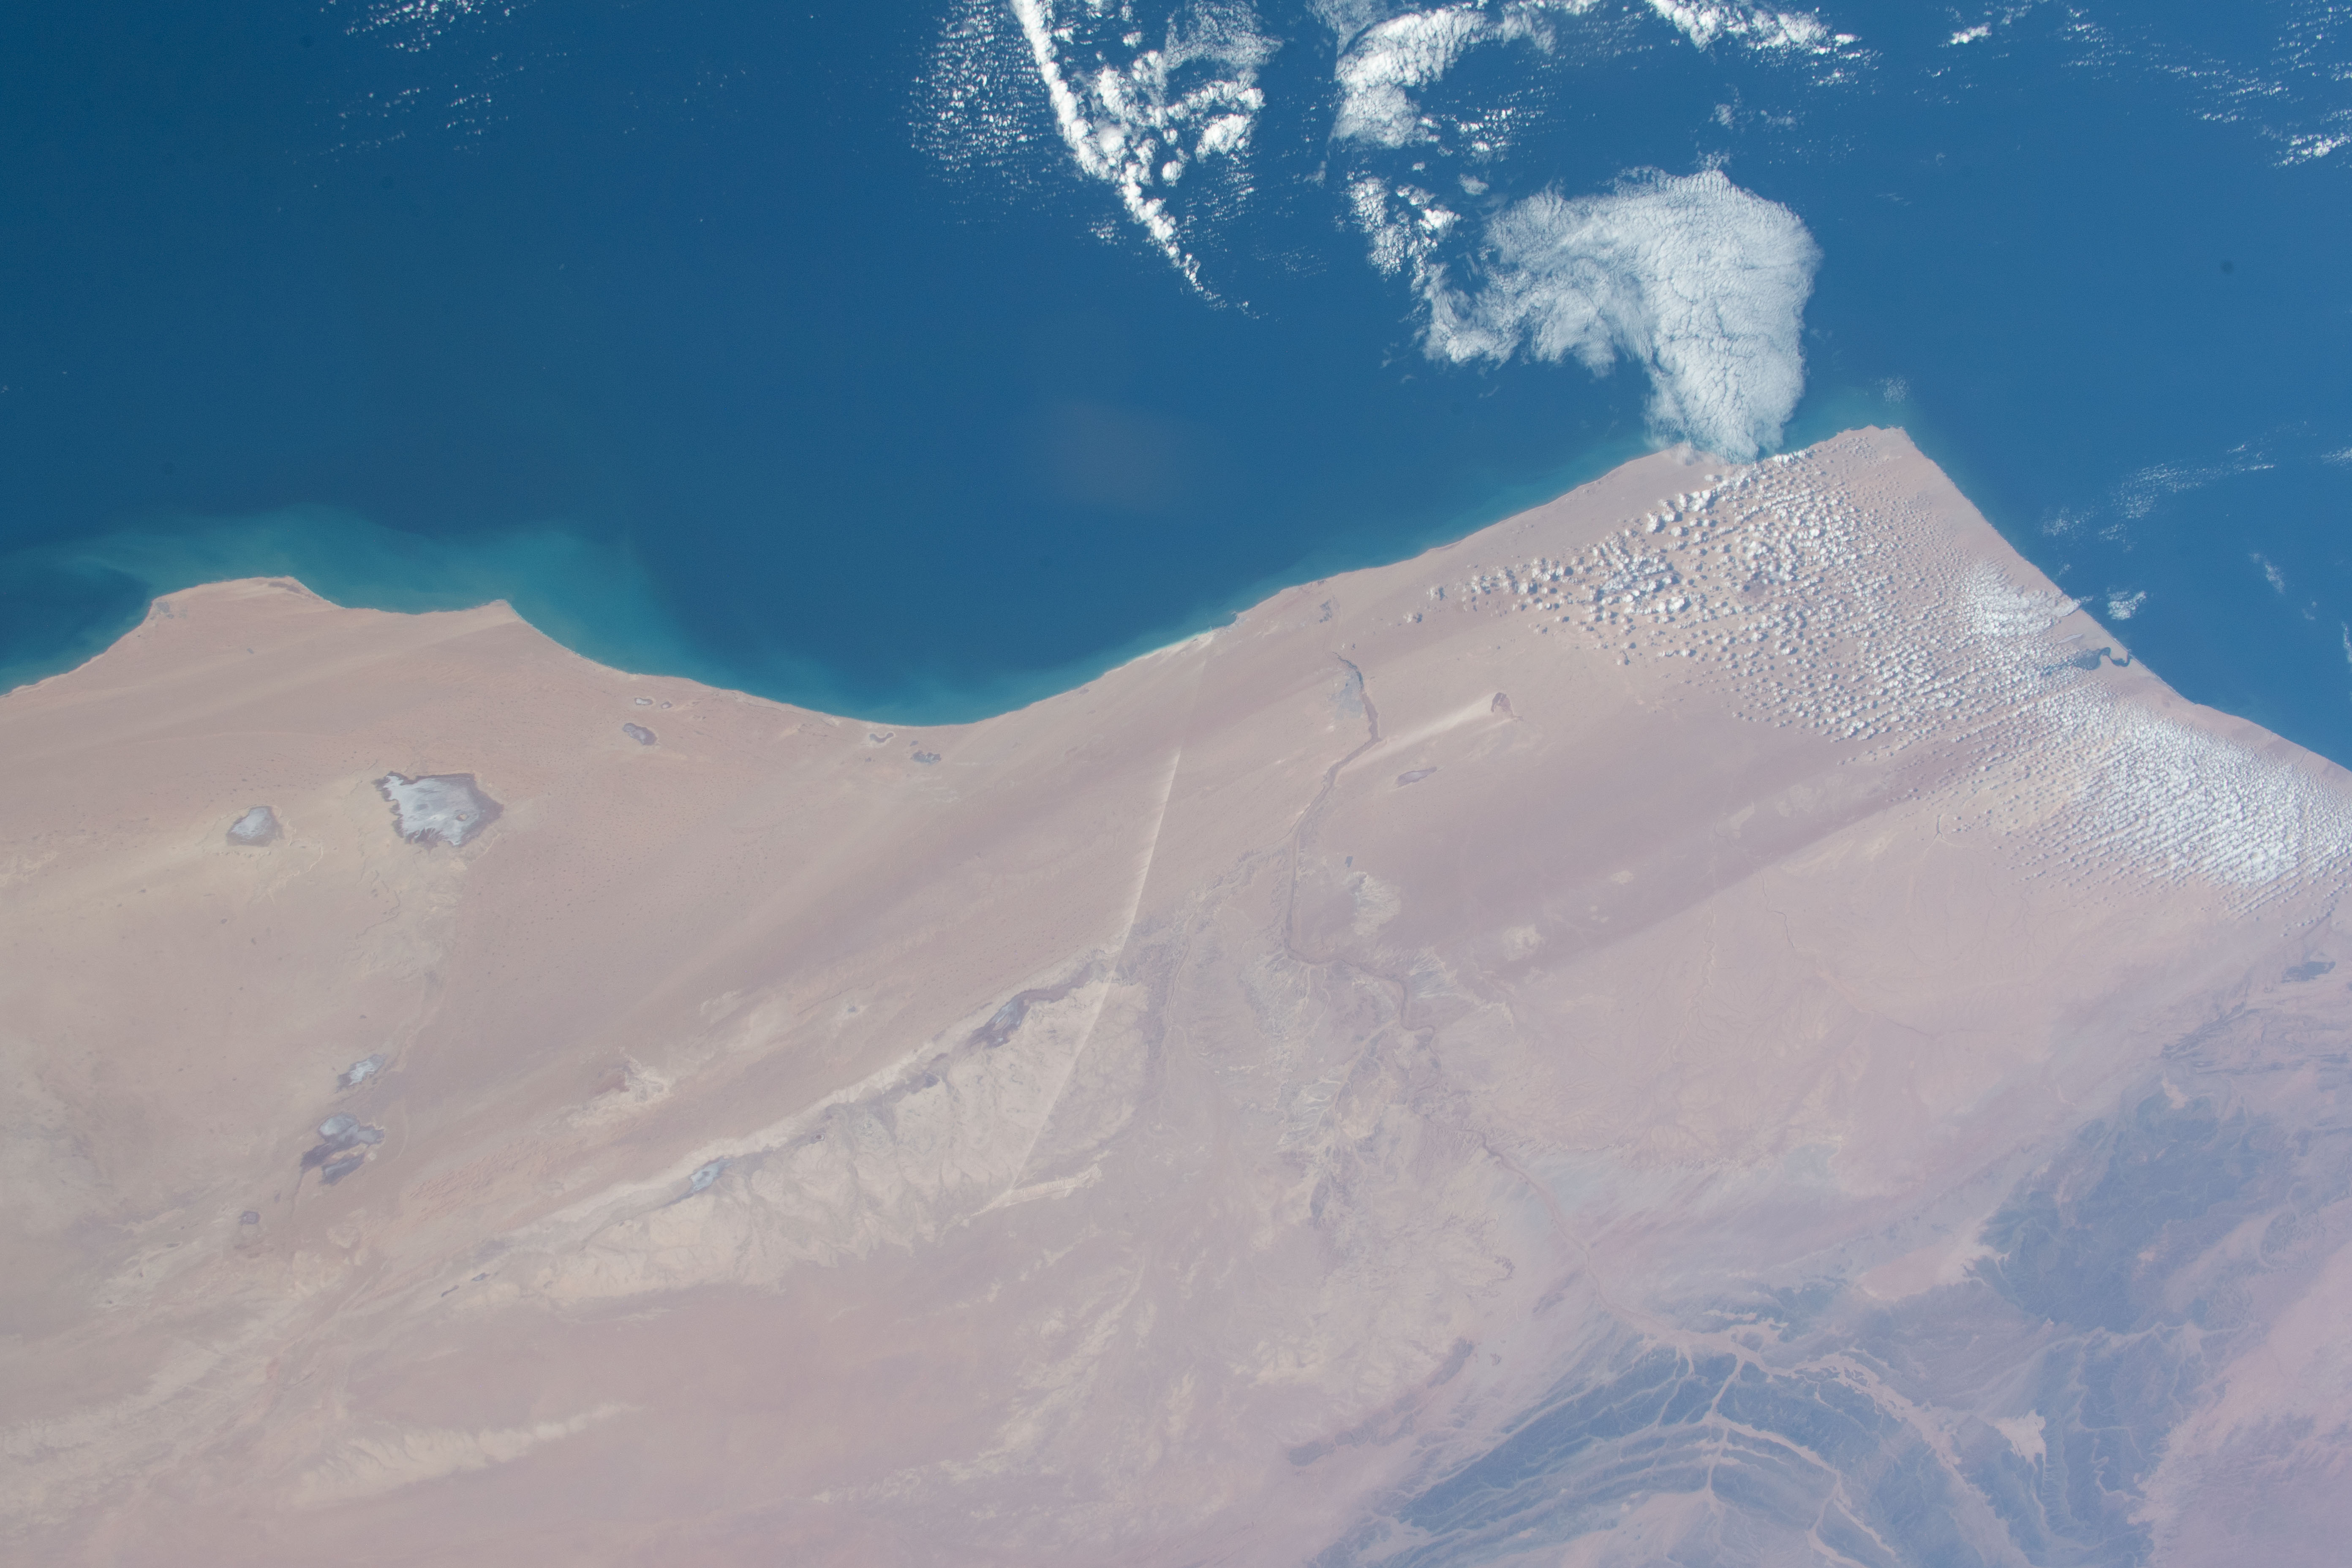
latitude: 26.5
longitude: -13.0
